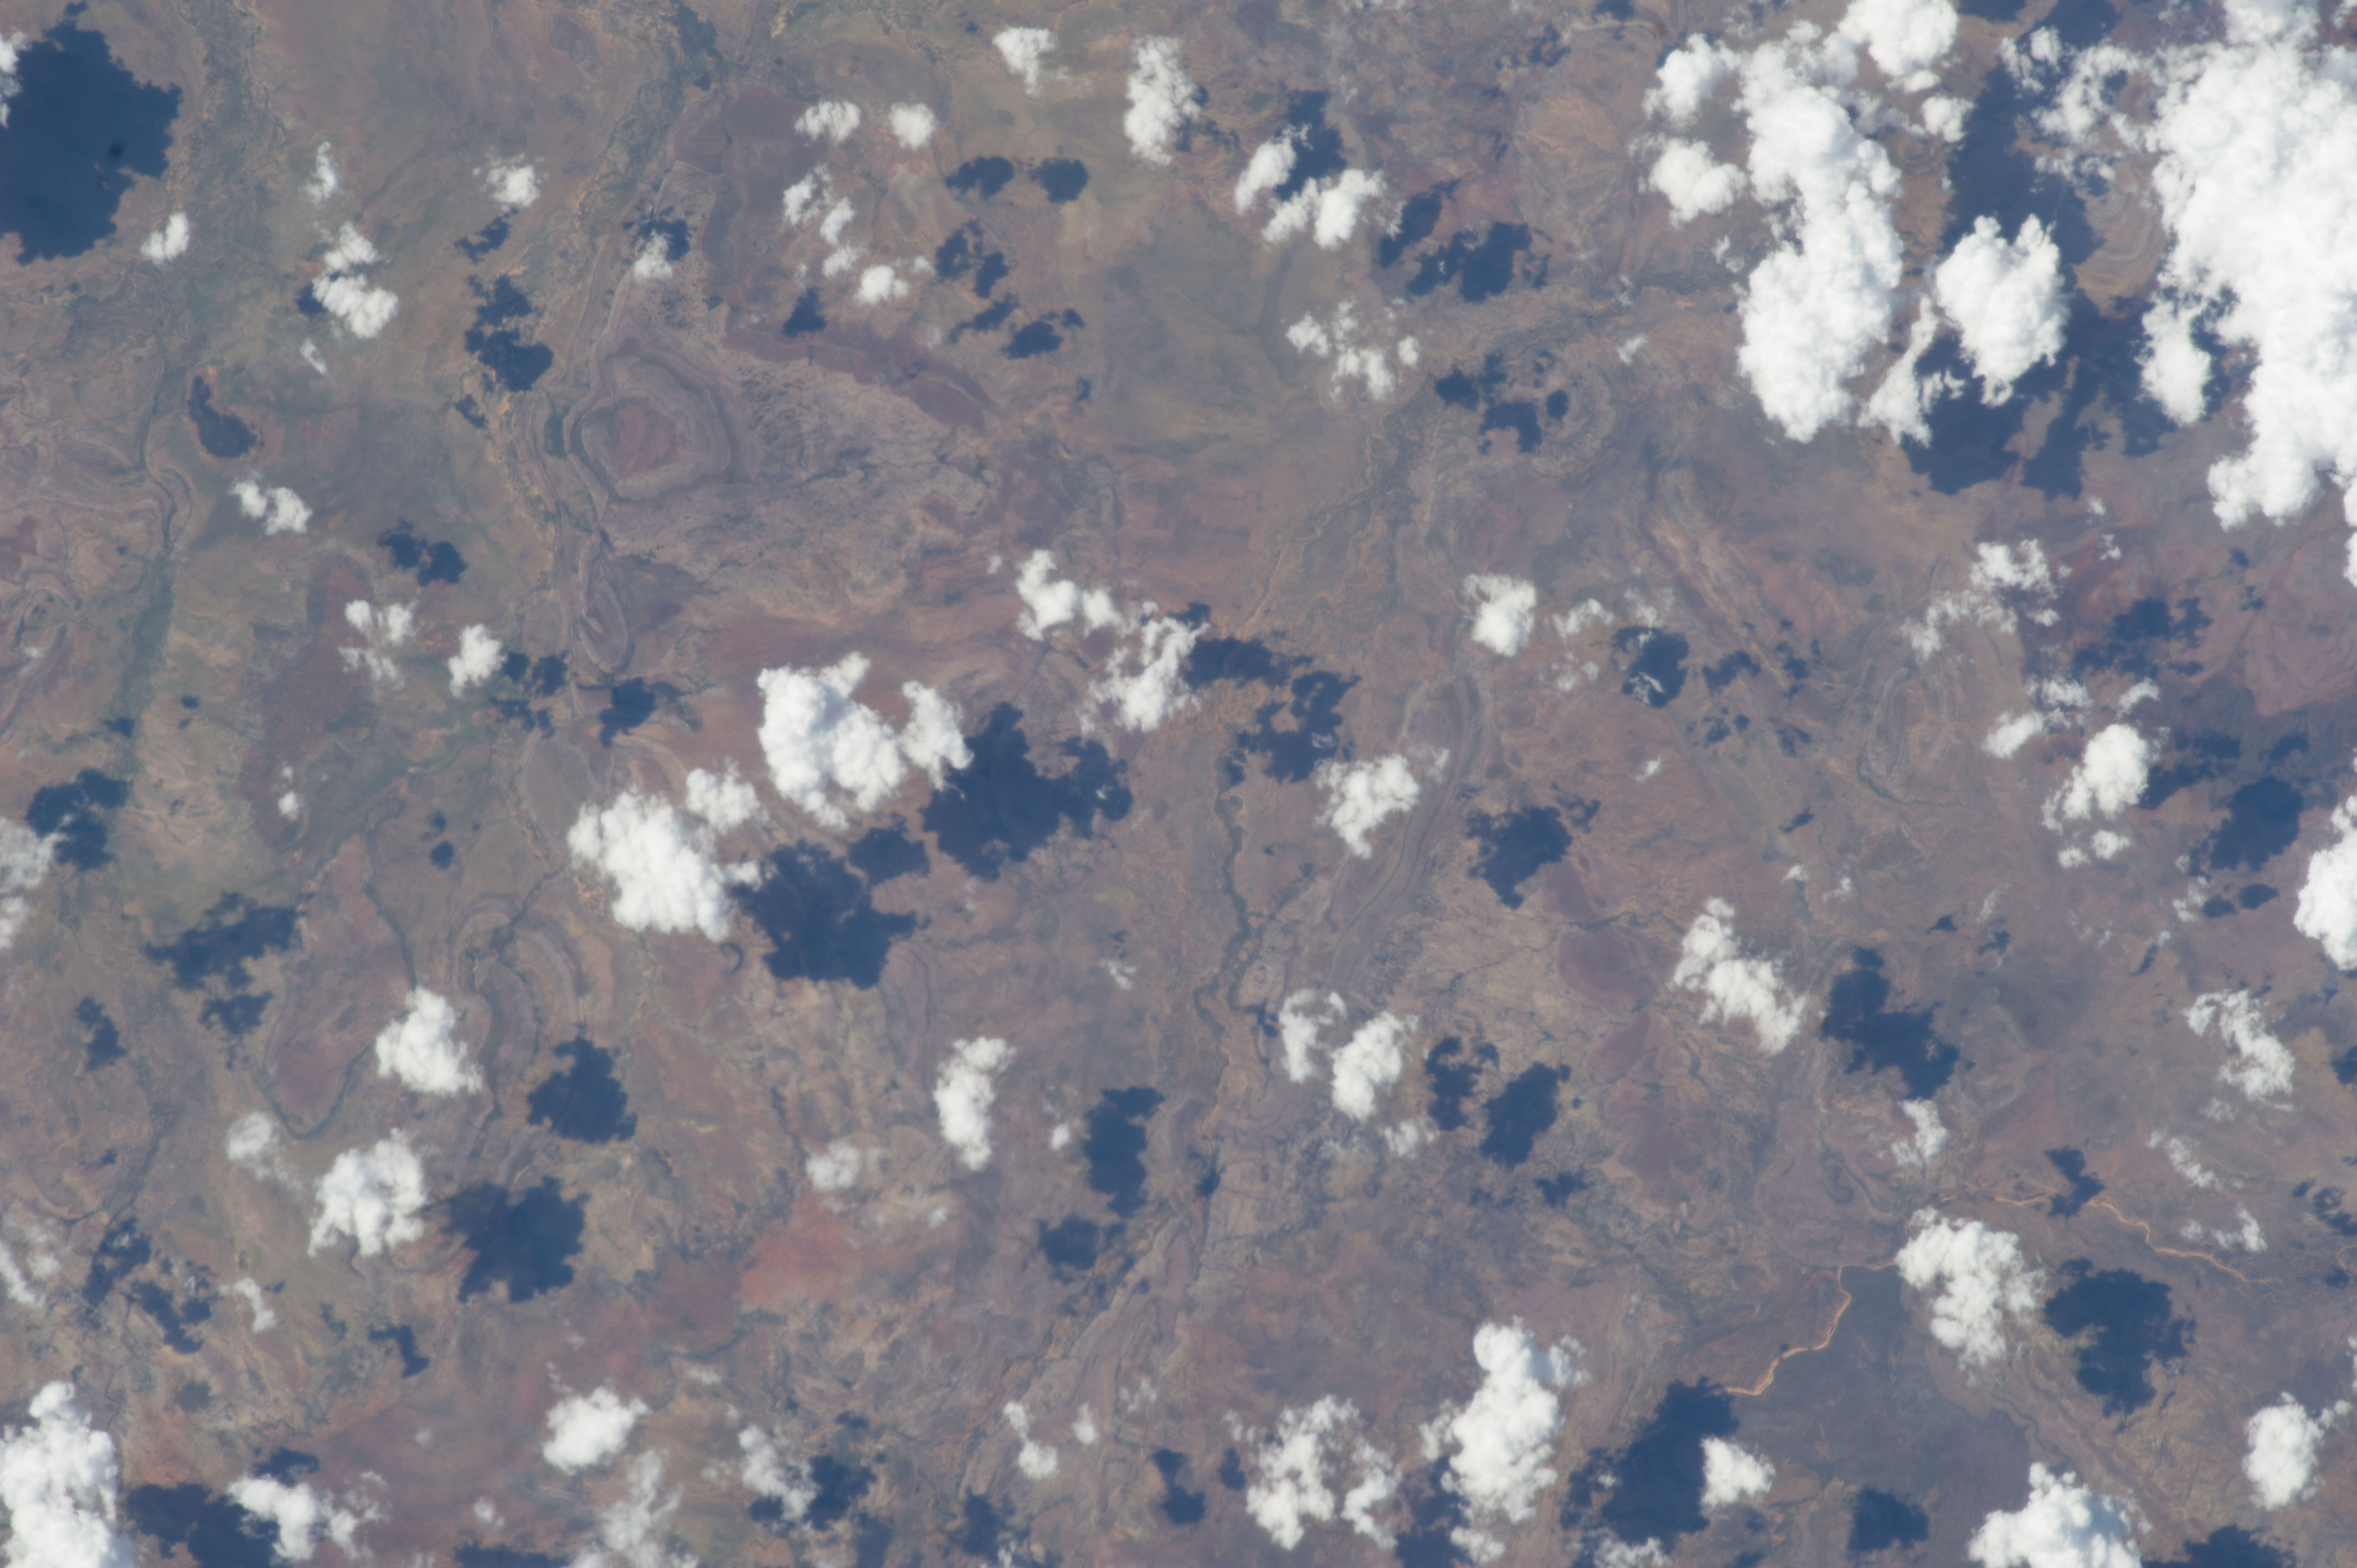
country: AUSTRALIA-NT
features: TOWNS R. DRAIN., HILLS, FOR., ESCARPMENTS
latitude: -15.3
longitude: 134.6
